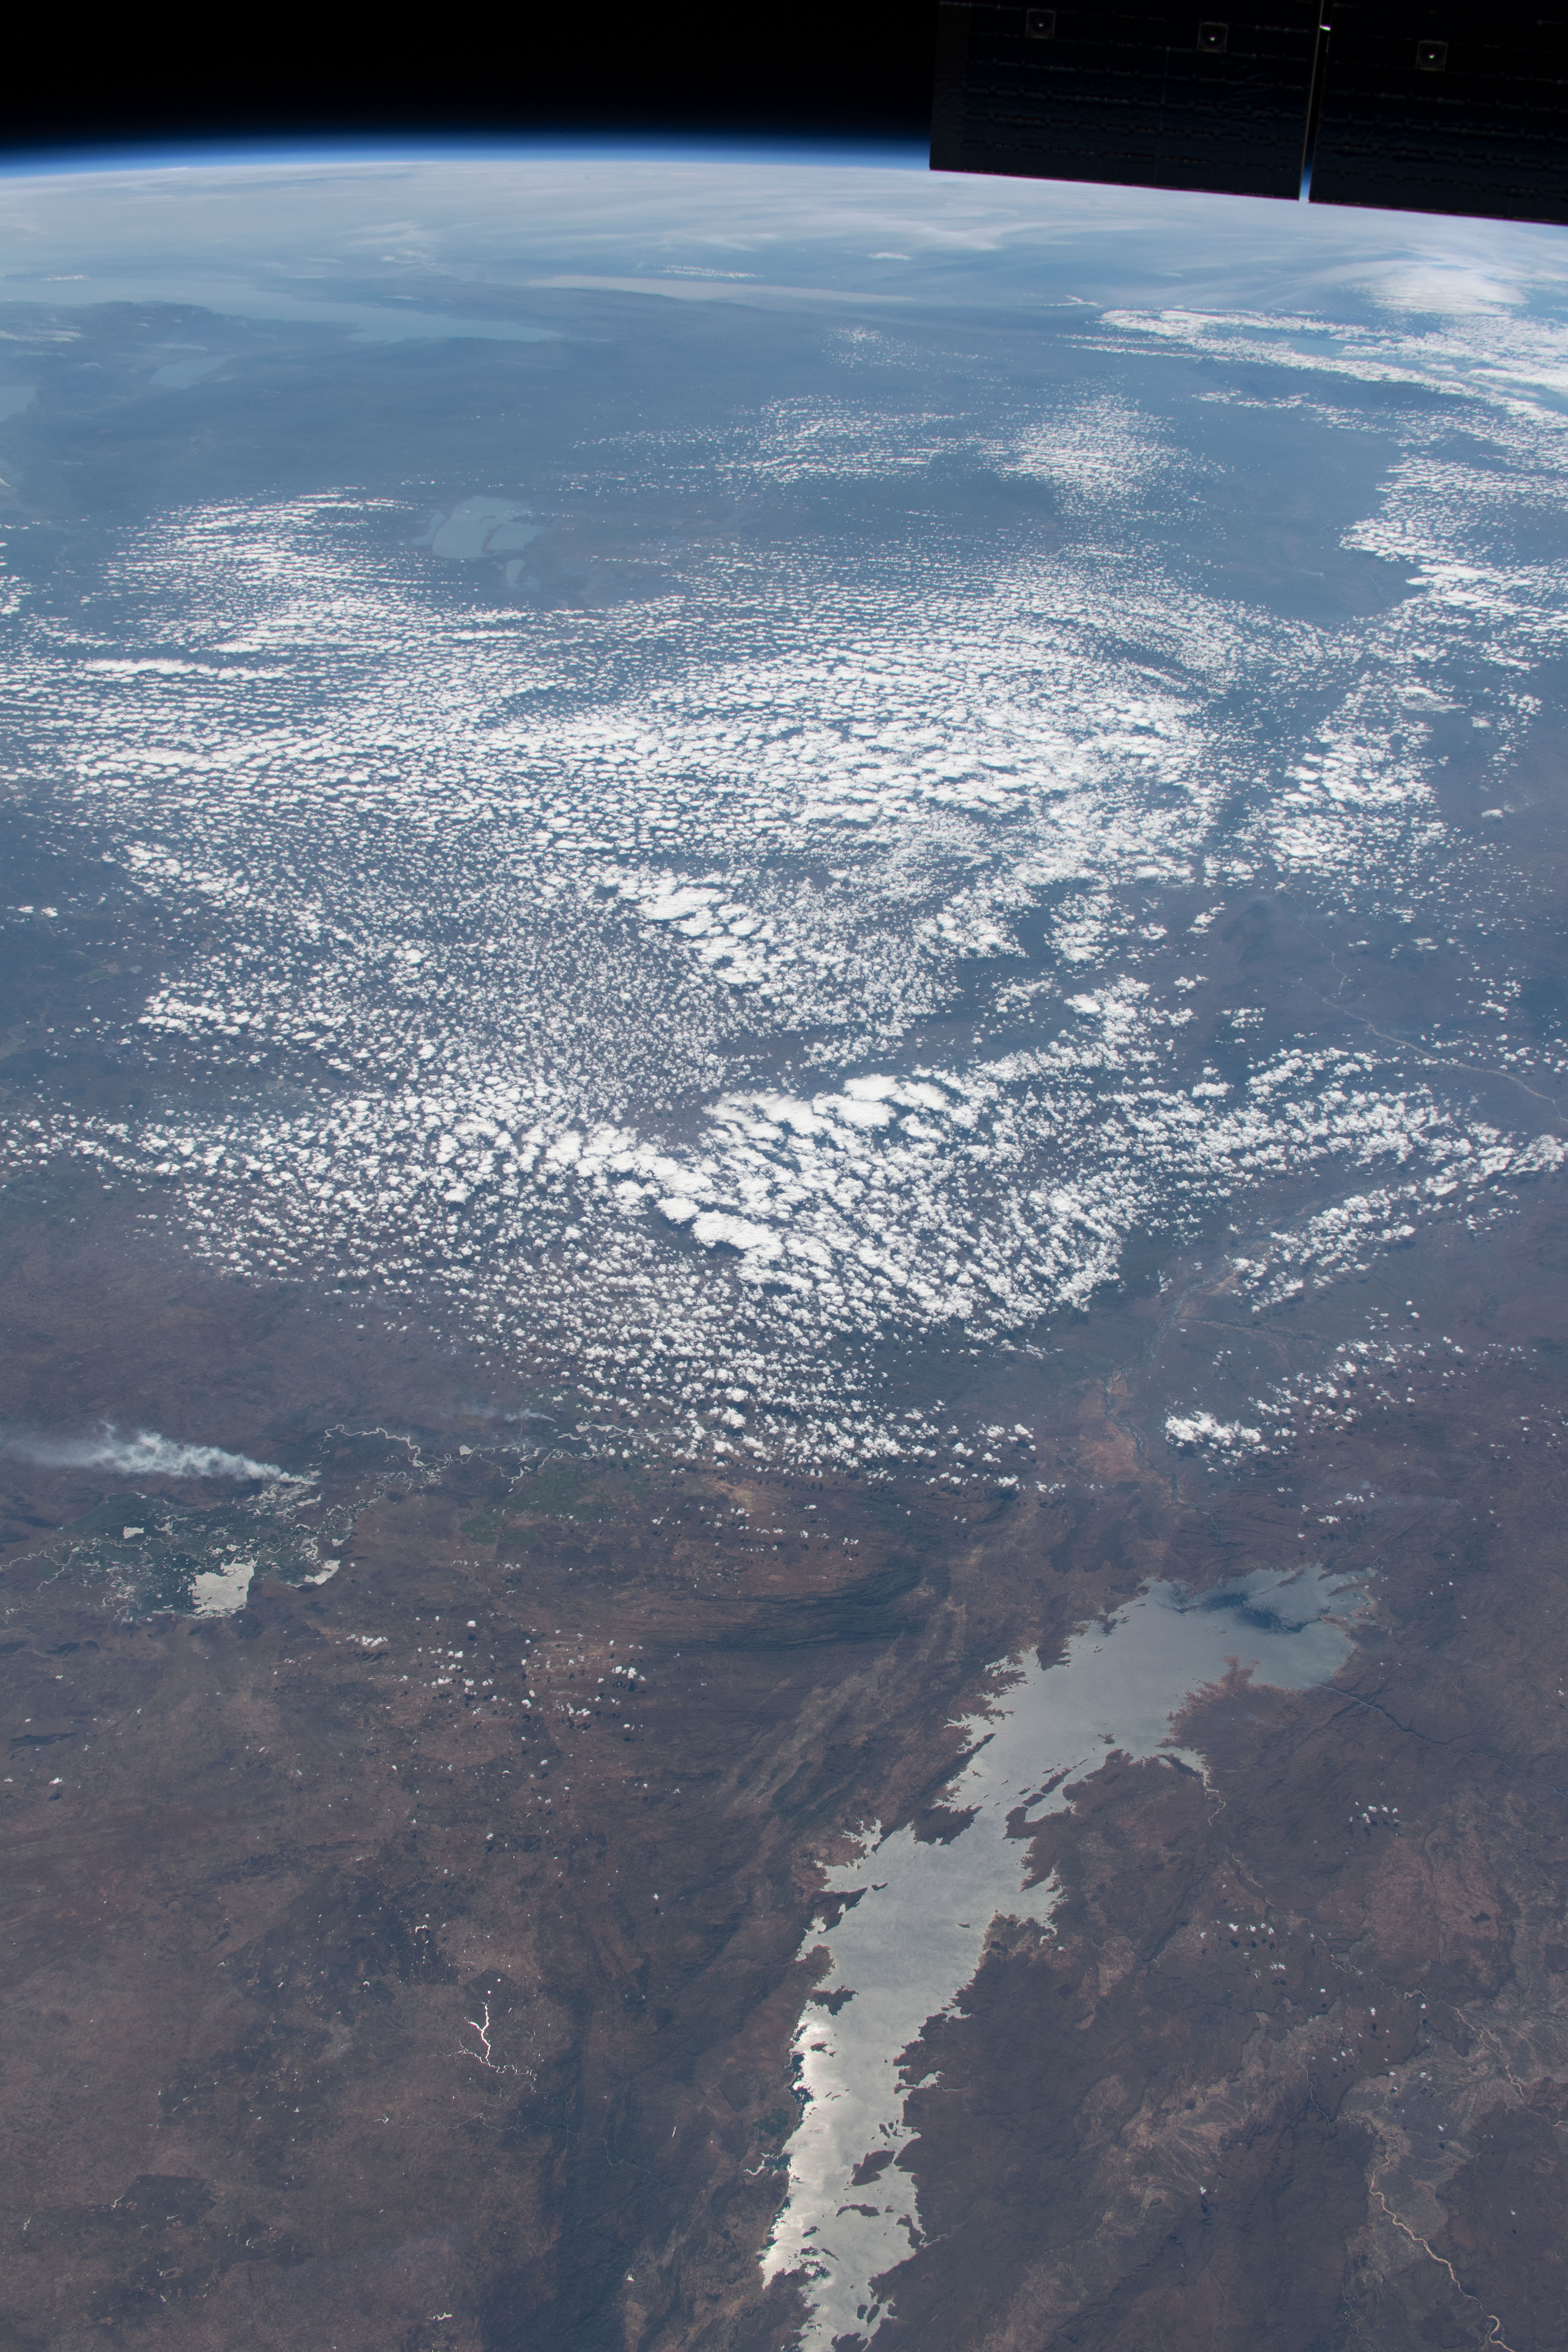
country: ZAMBIA
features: EARTH LIMB, FIRE, LAKE KARIBA, MATUSADONA NATIONAL PARK, MANYEKE LAKE, KAFUE RIVER
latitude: -15.5
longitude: 28.5
